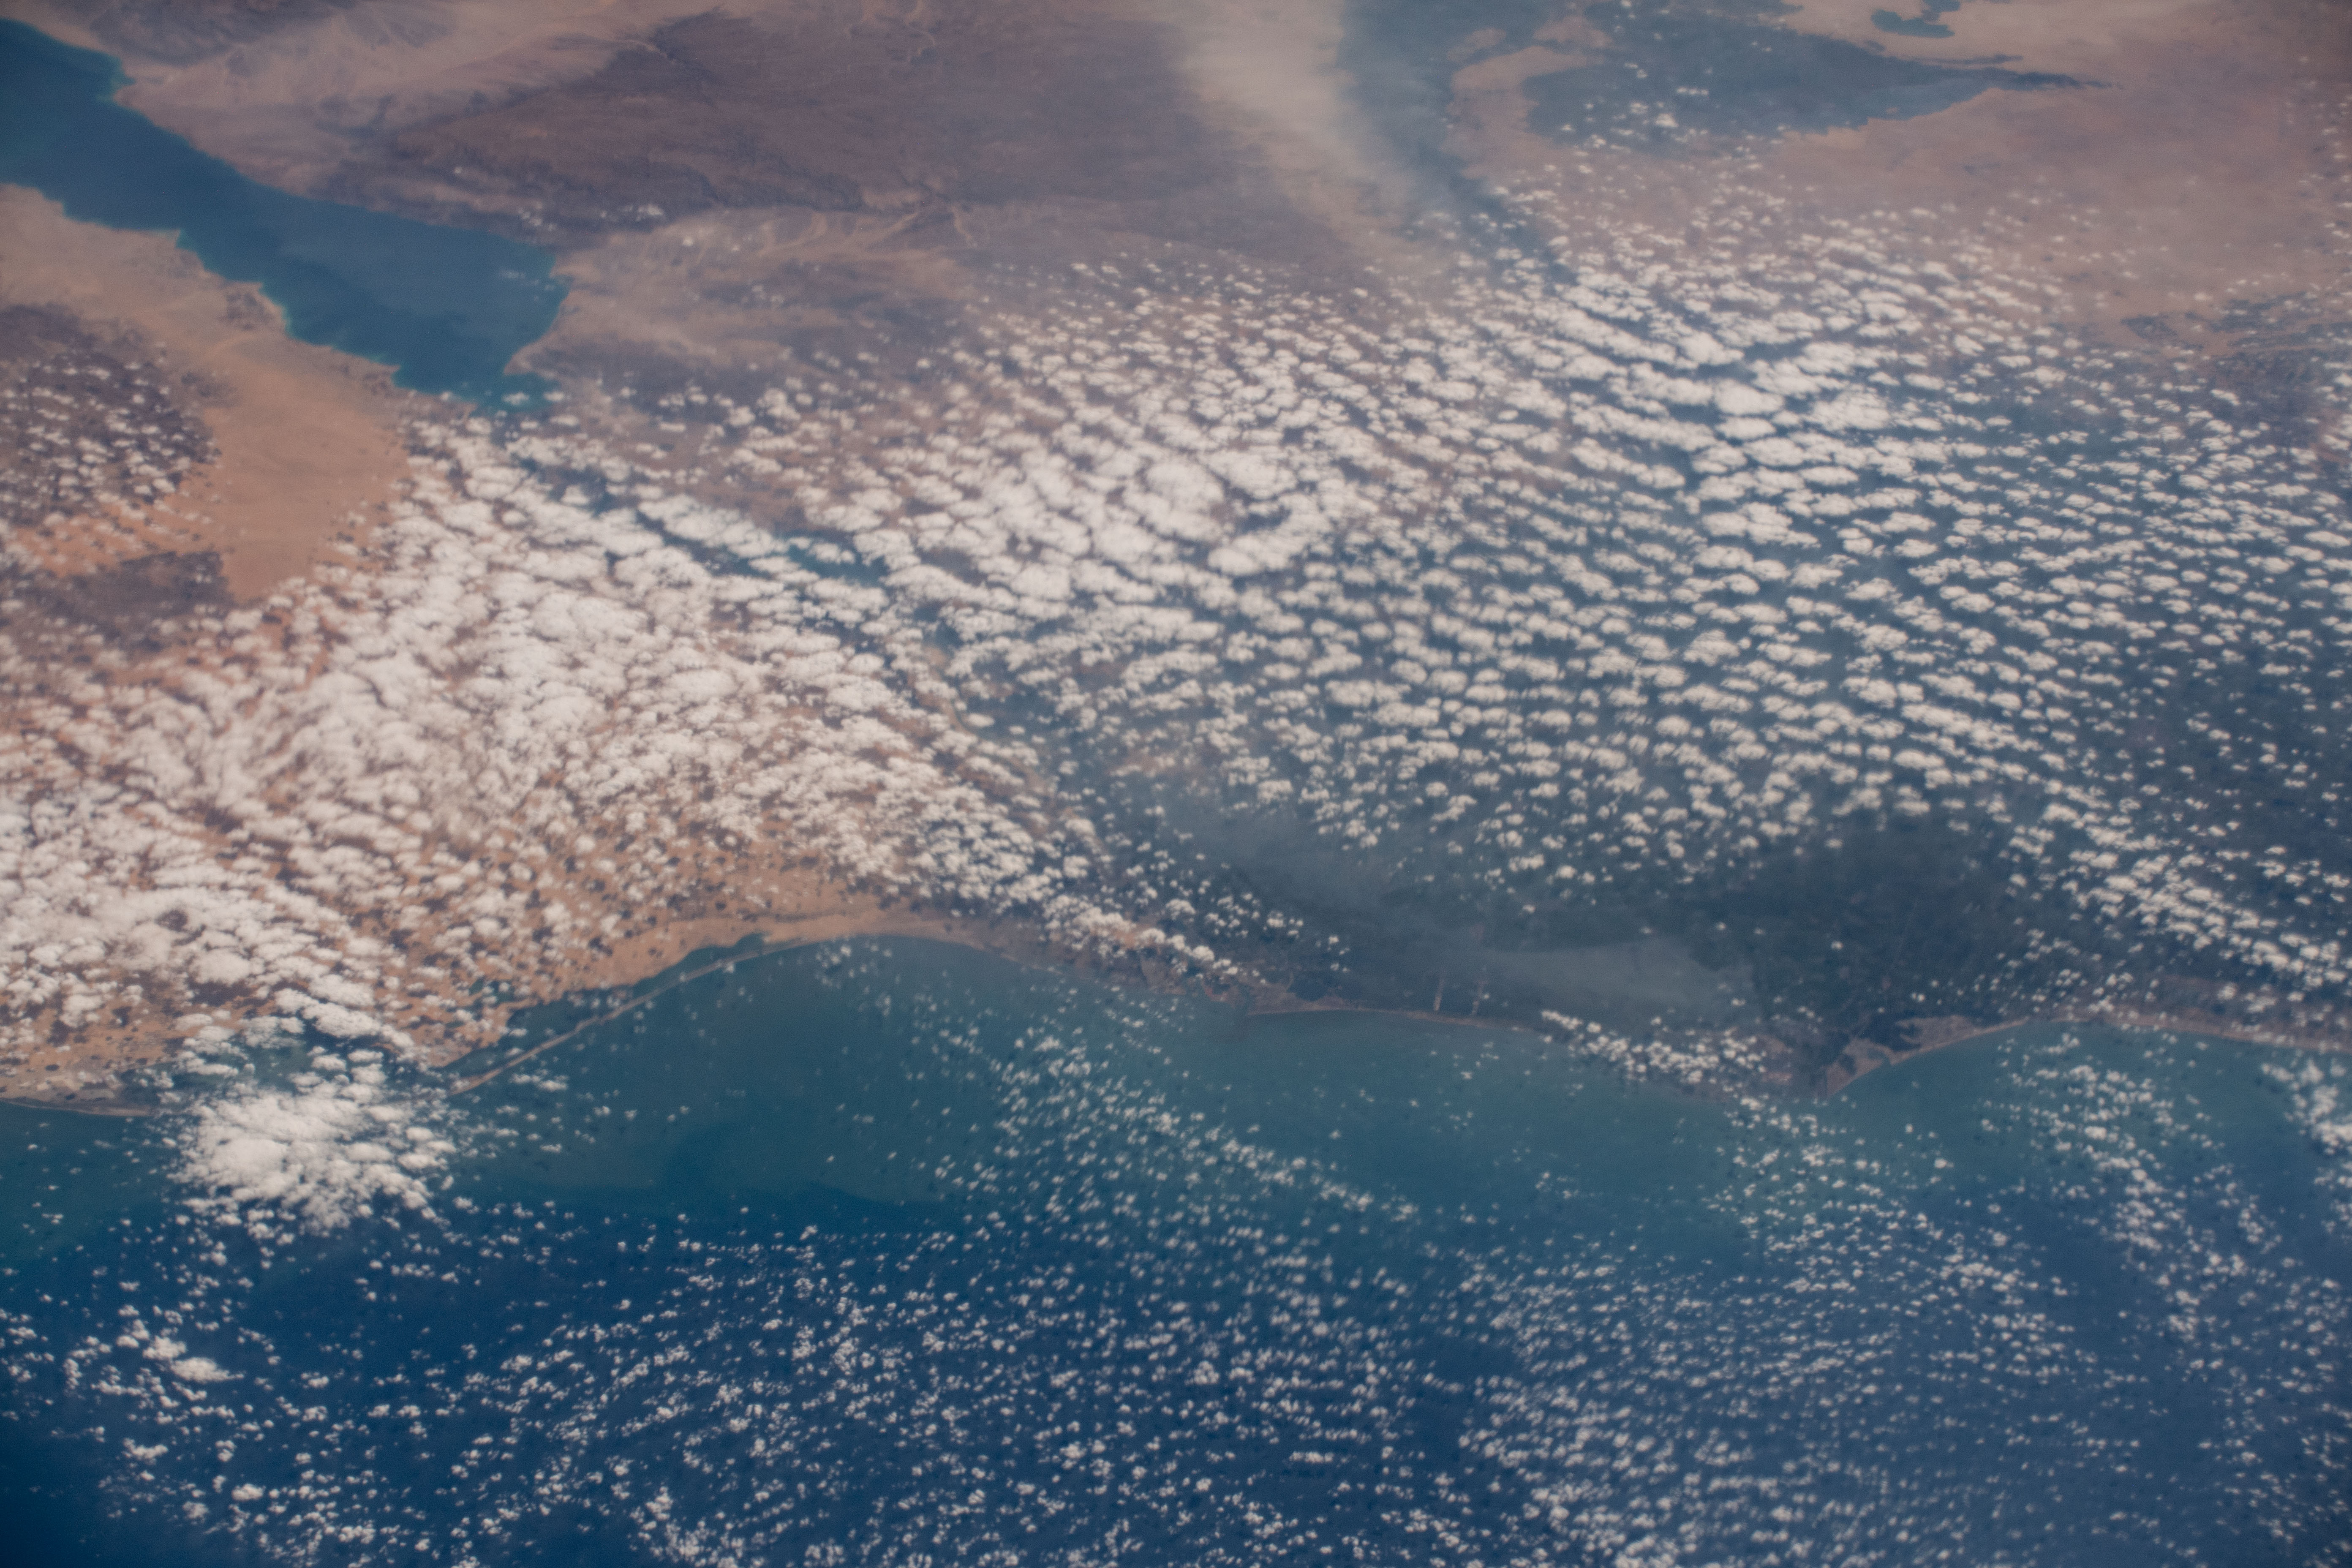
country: EGYPT
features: SUEZ GULF, MEDITERRANEAN SEA
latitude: 31.3
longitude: 31.4
